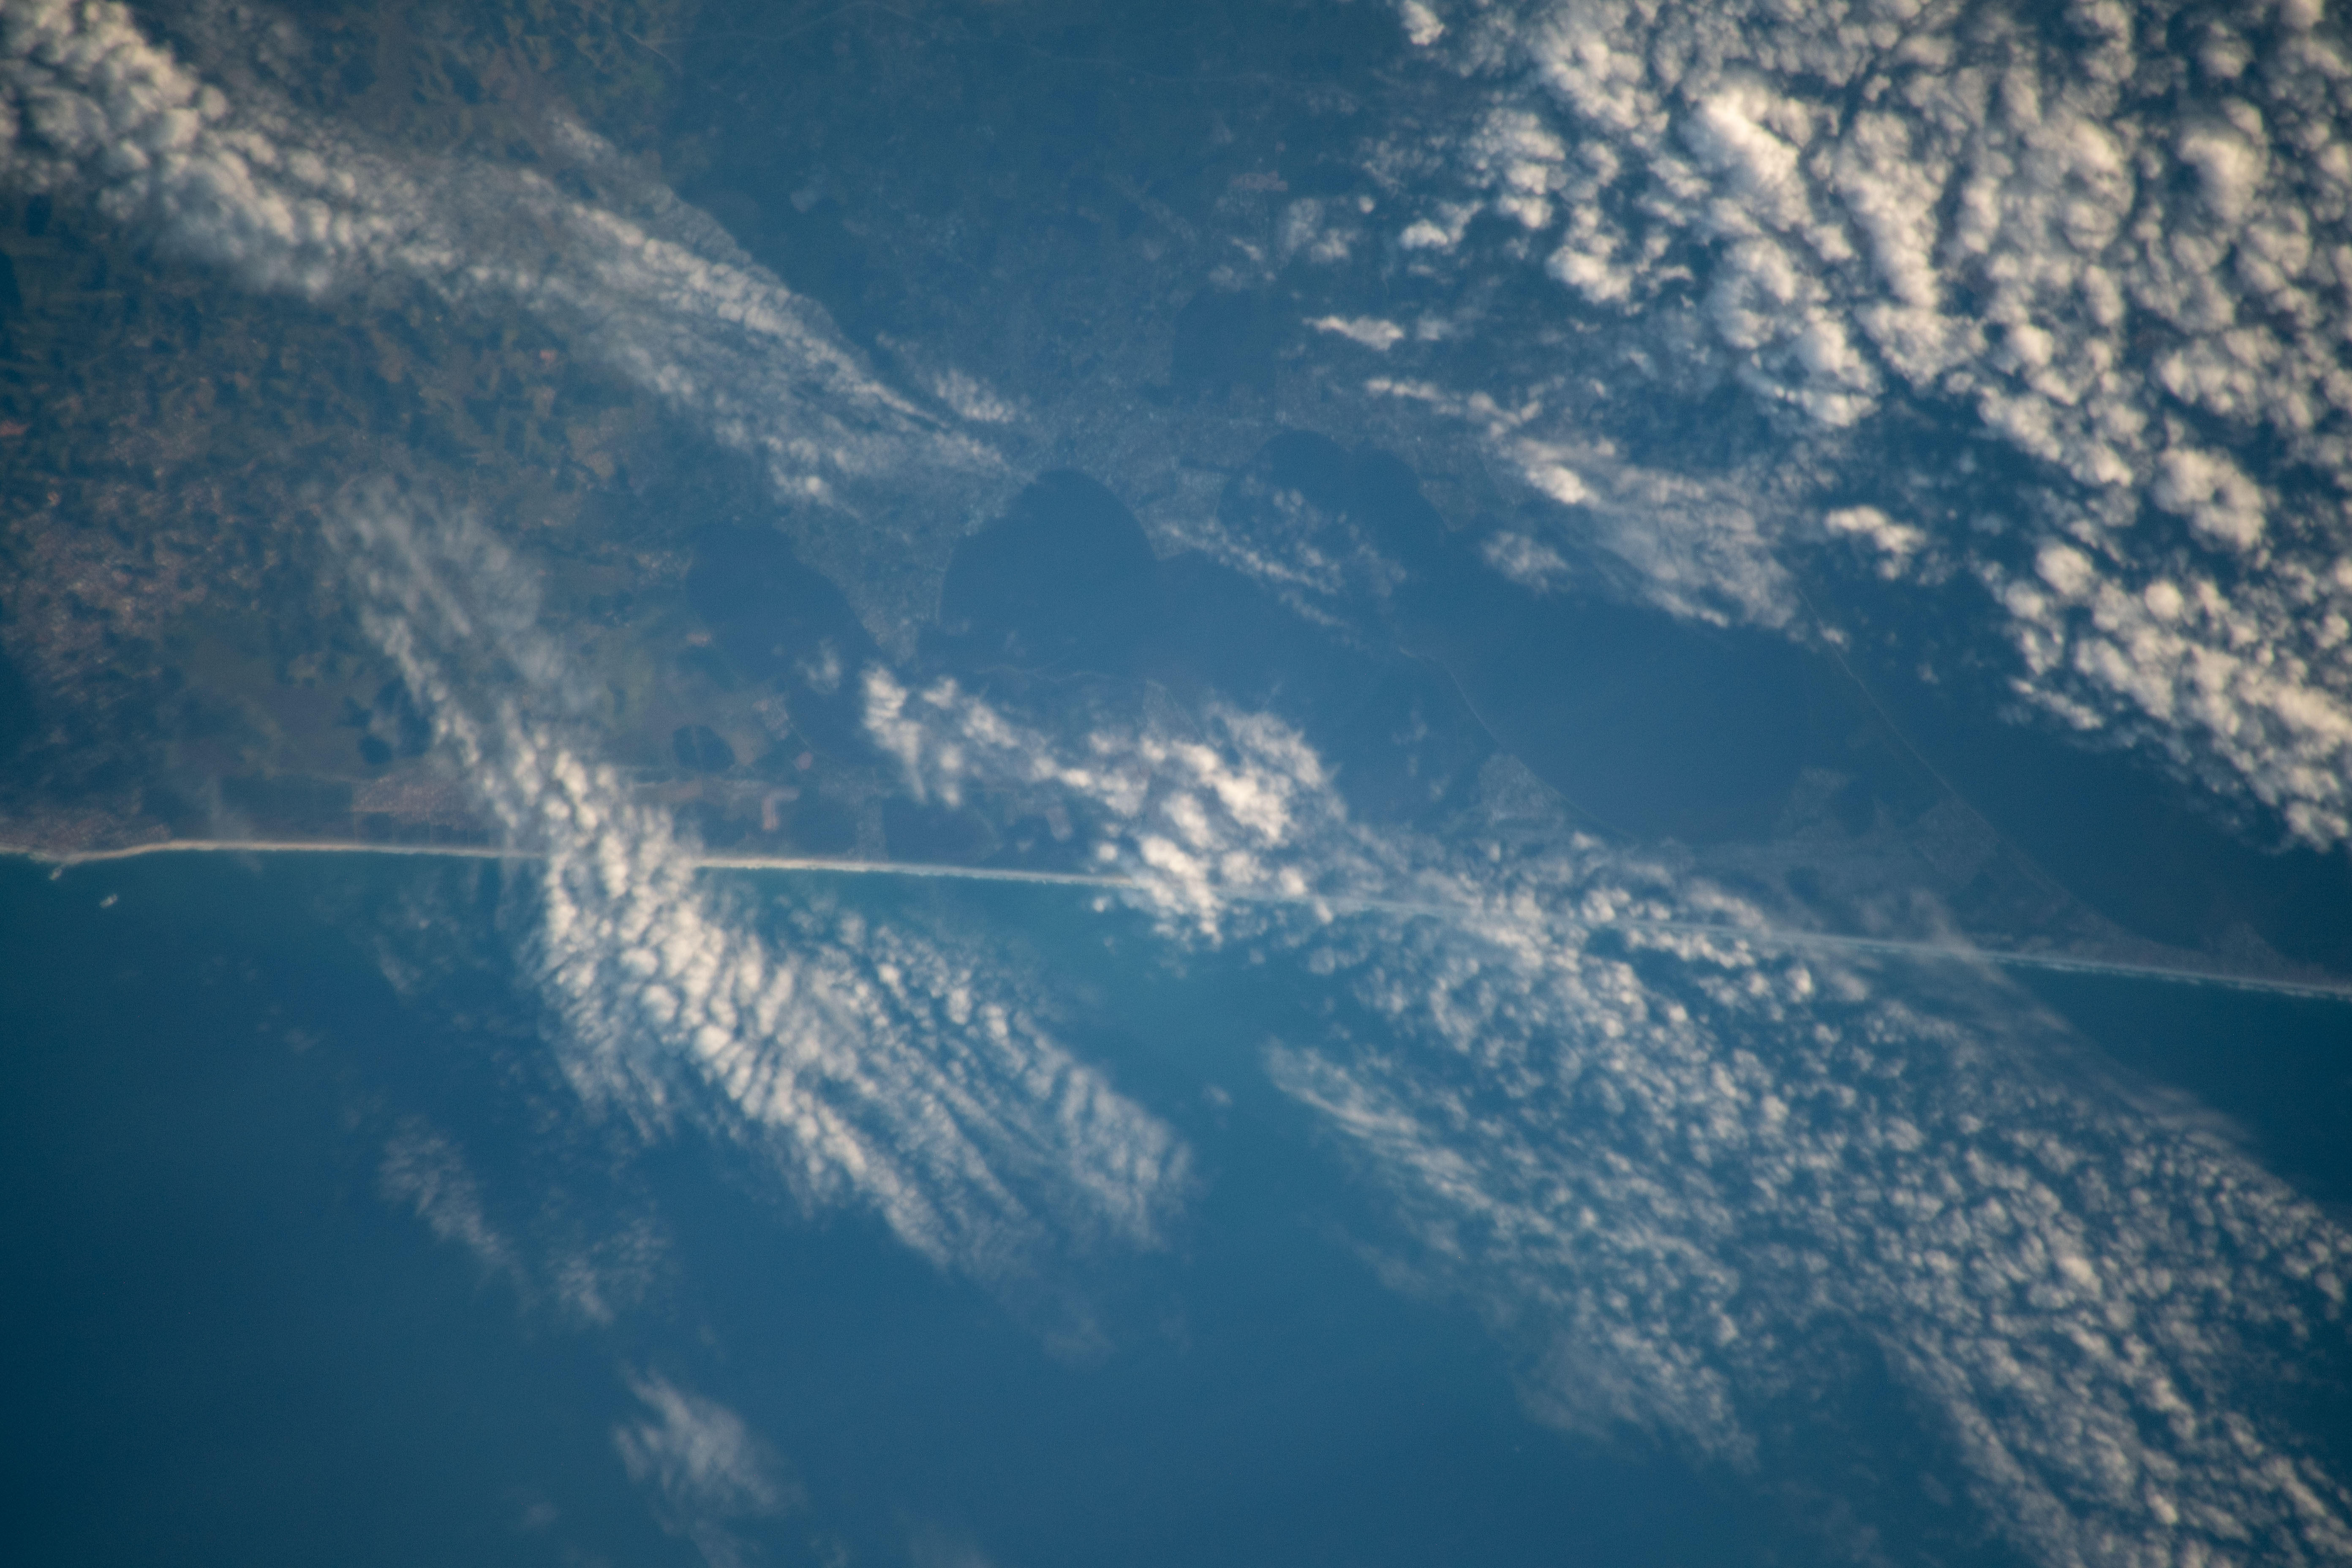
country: BRAZIL
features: COAST, ARARUAMA, LAGOA DE ARARUAMA
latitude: -22.9
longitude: -42.3
